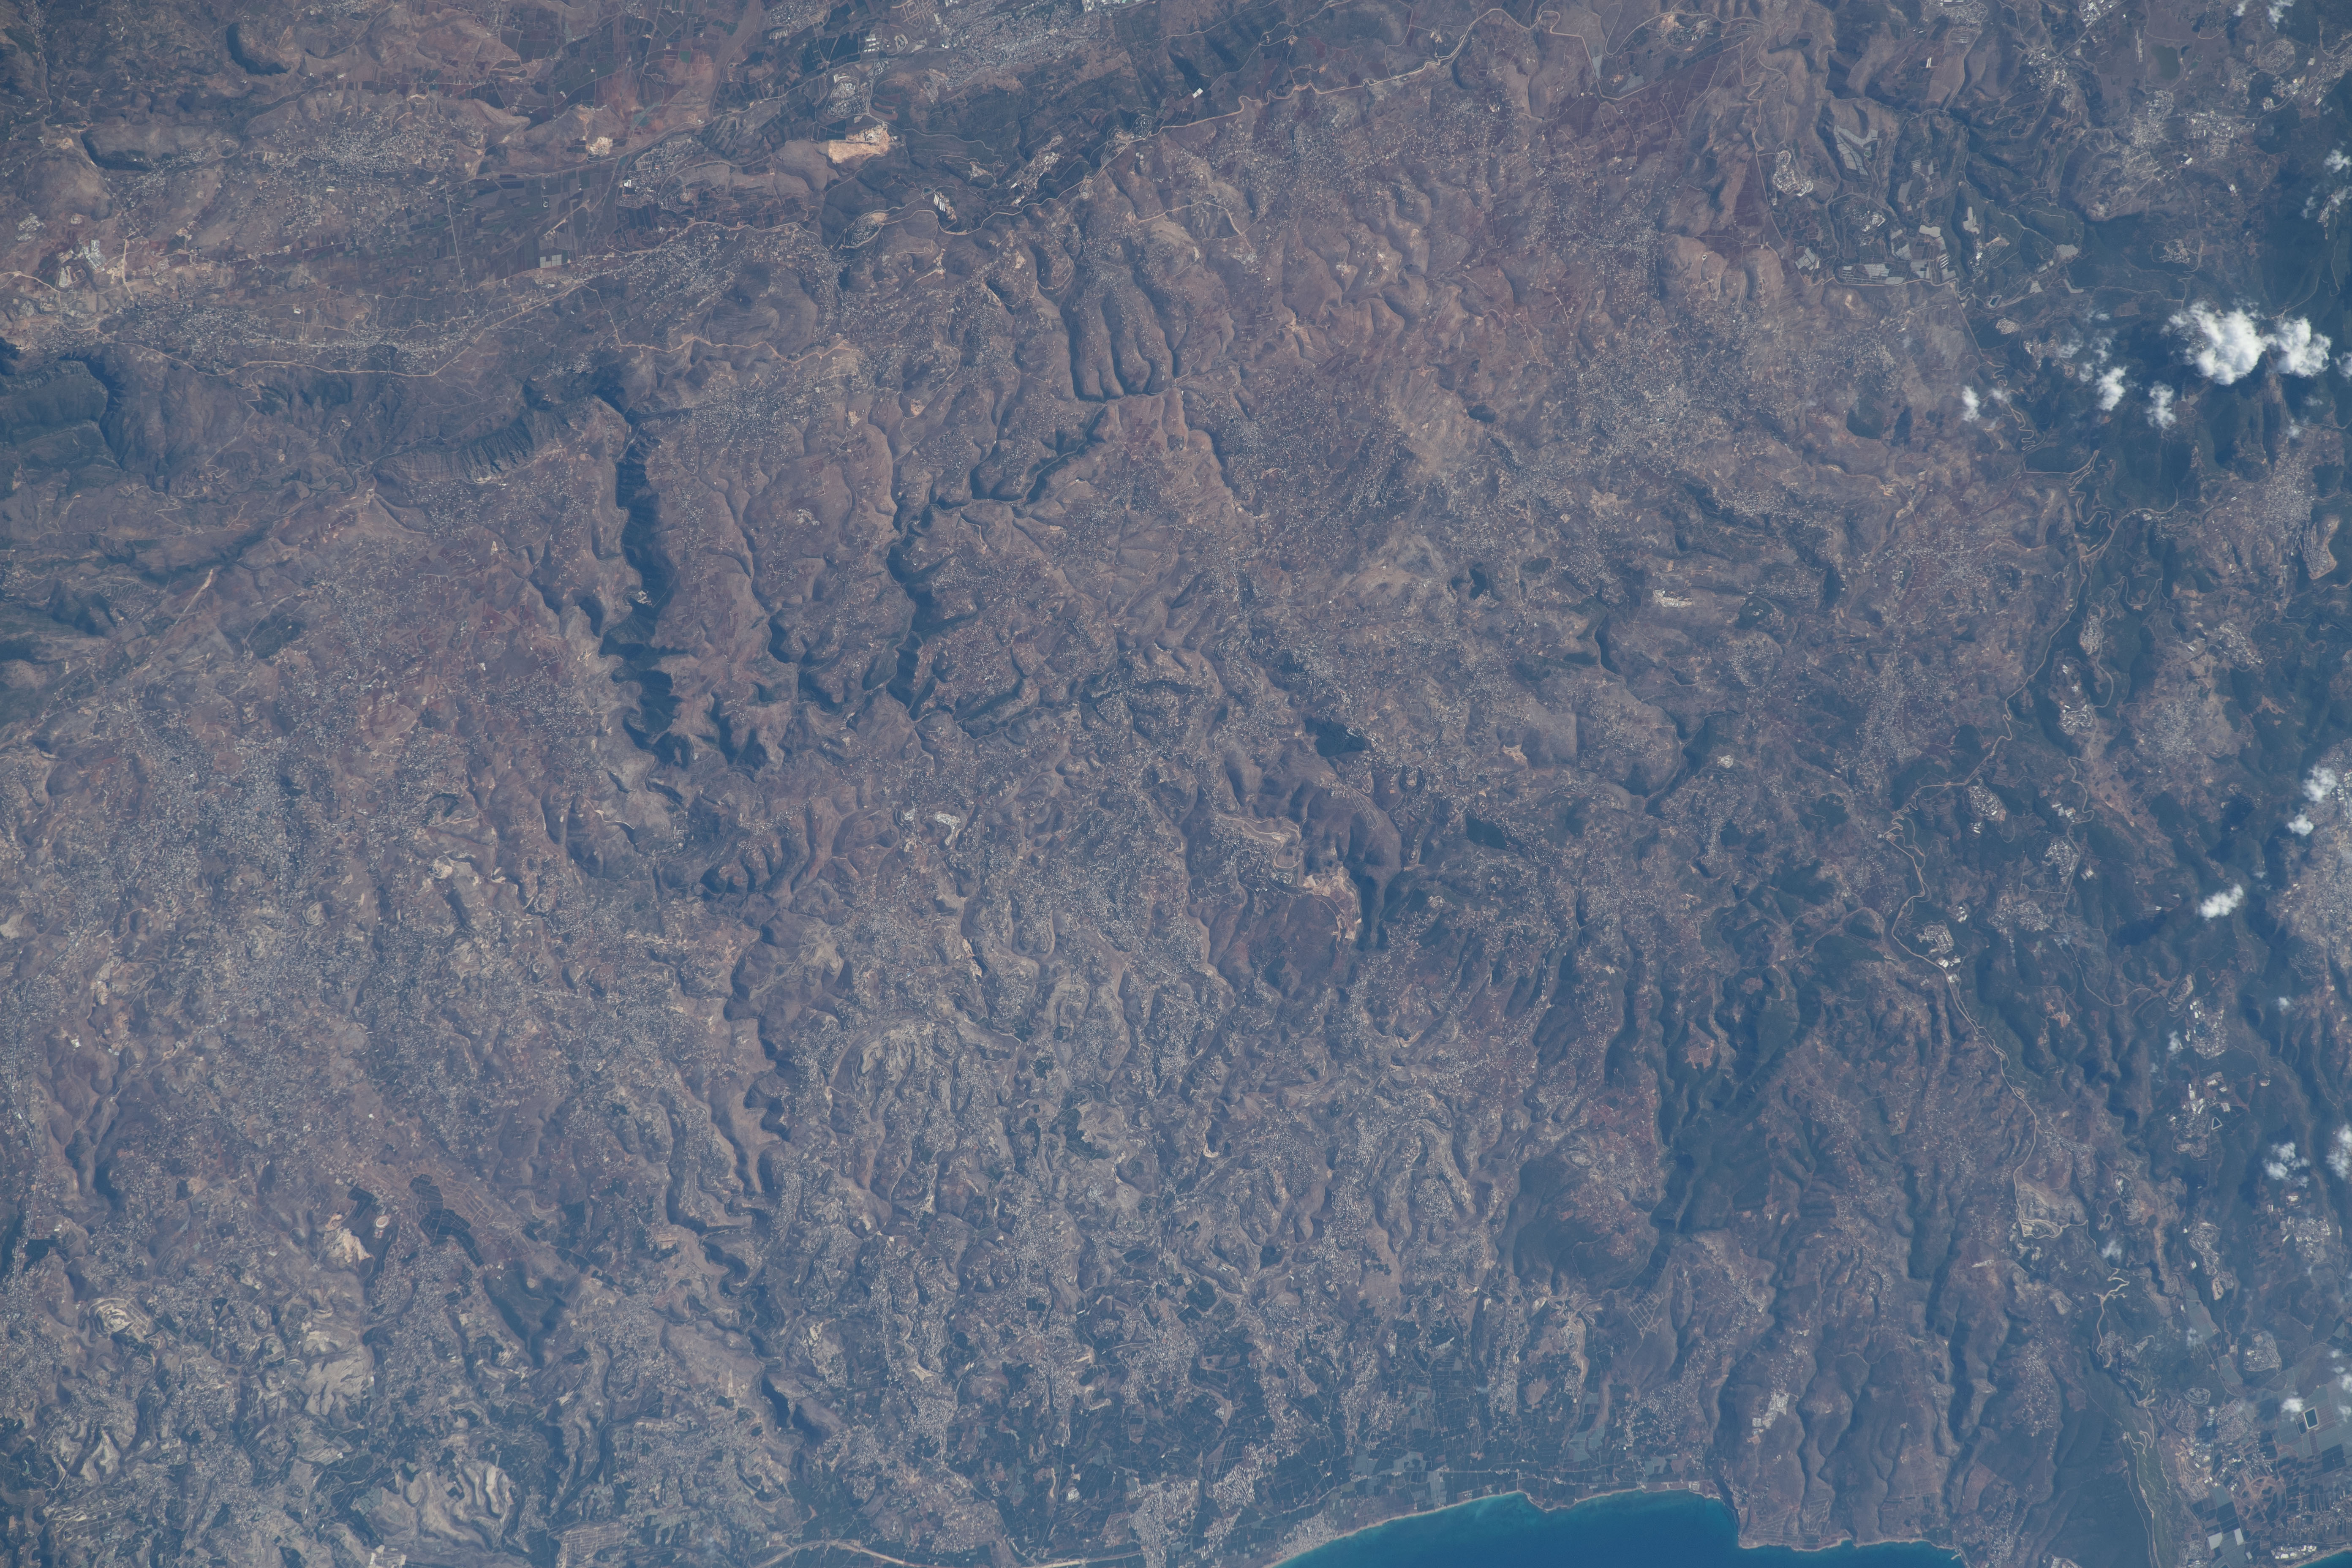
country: LEBANON
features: LEBANON
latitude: 33.2
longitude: 35.4
